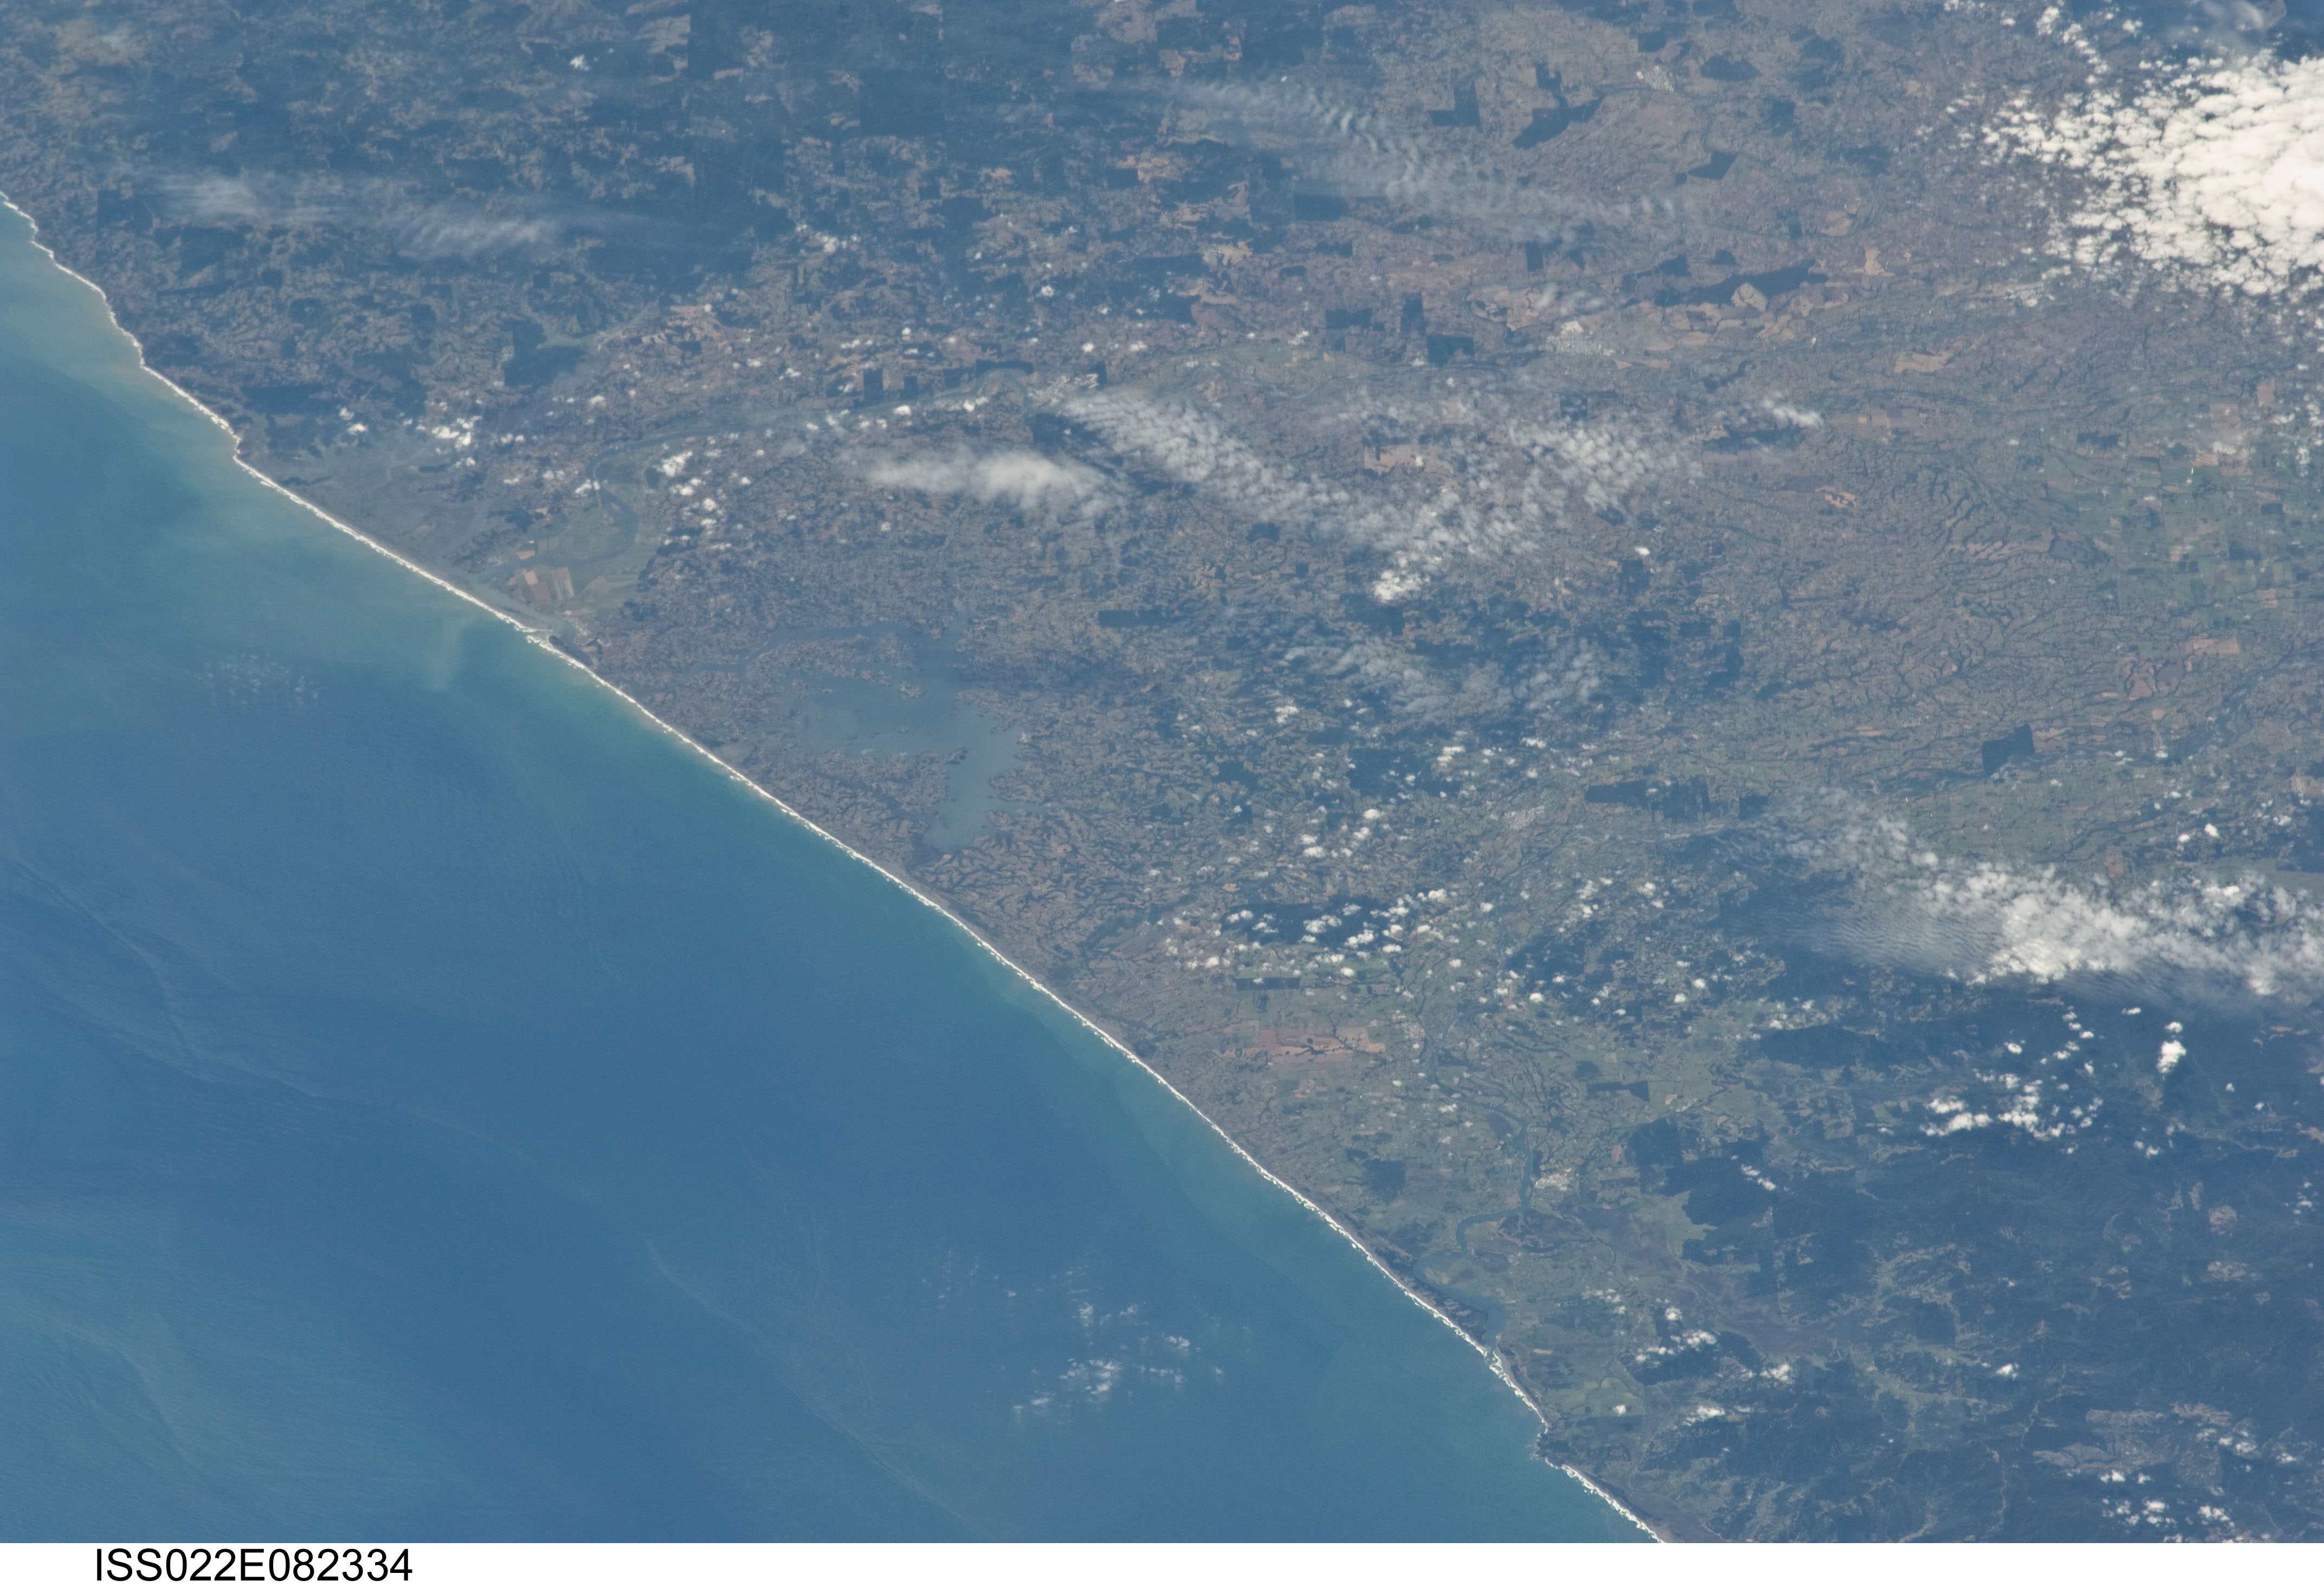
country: CHILE
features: COAST, L. DEL BUDI, IMPERIAL R., AGR., FOR.
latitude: -39.0
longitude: -73.2
